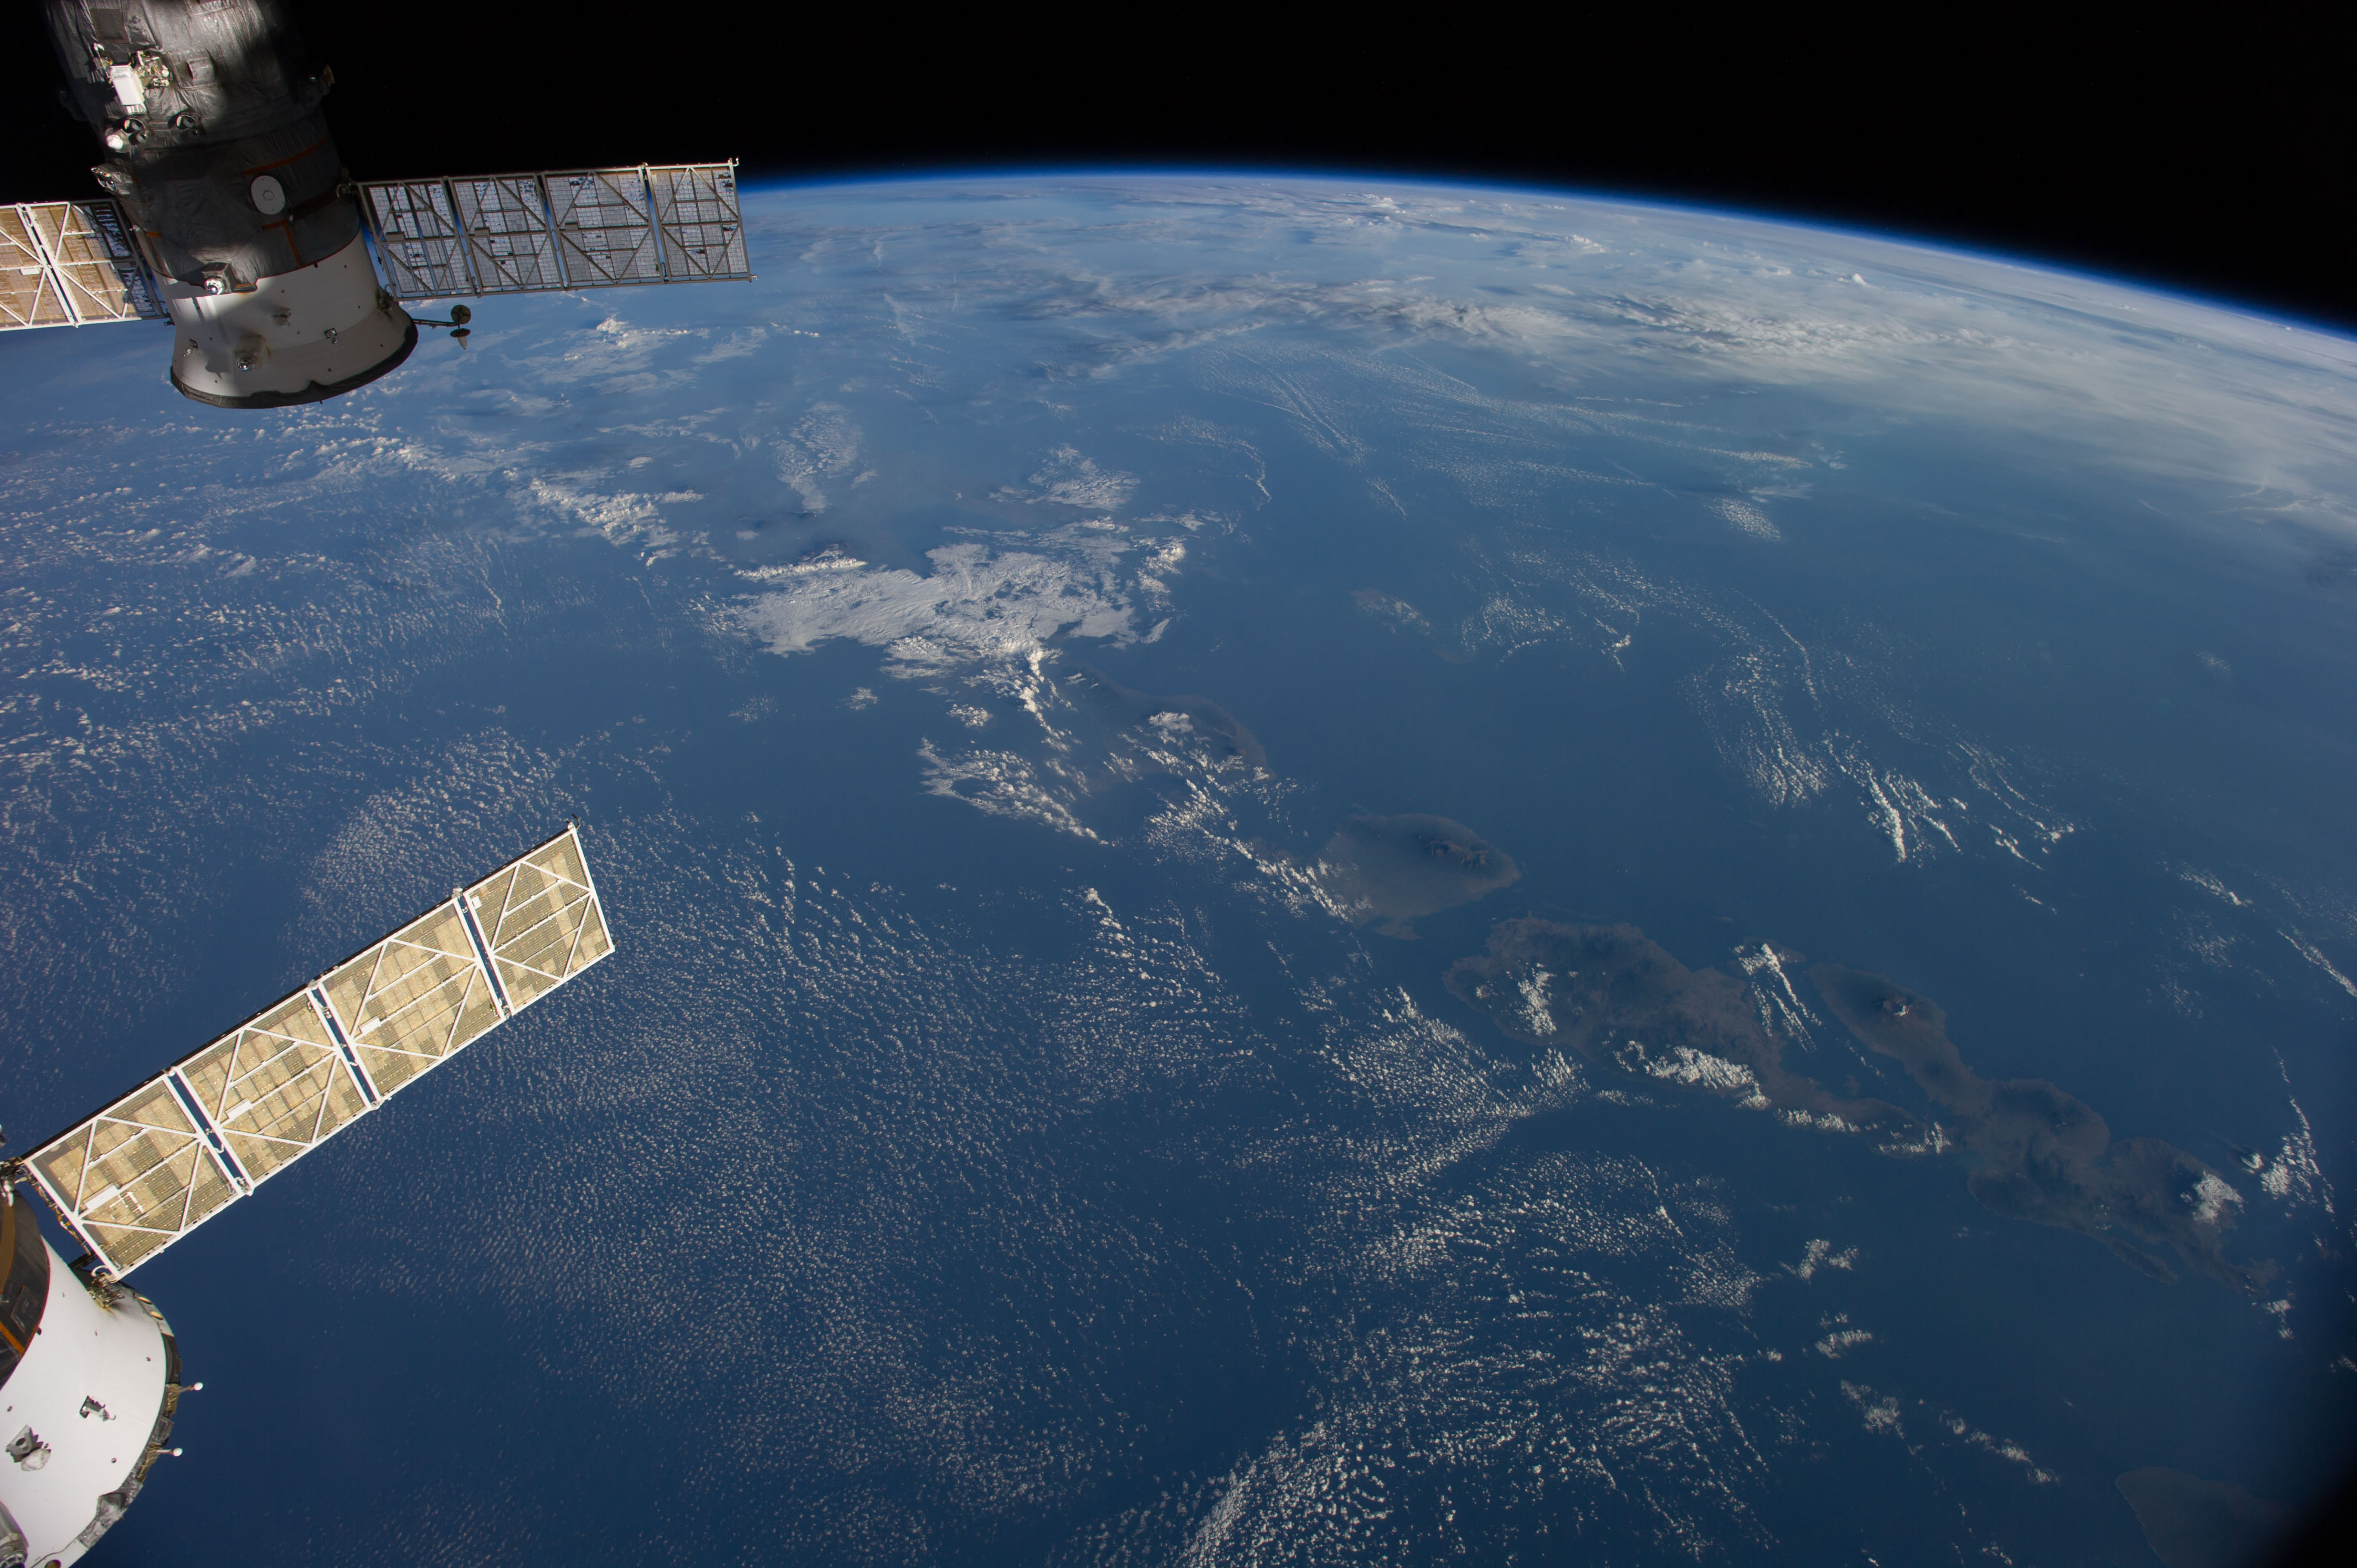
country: INDONESIA
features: BALI, W. NUSA TENGGARA, BALI S., JAVA S., MT. RINJANI, ATMOSPHERIC LIMB
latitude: -9.0
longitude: 115.5
